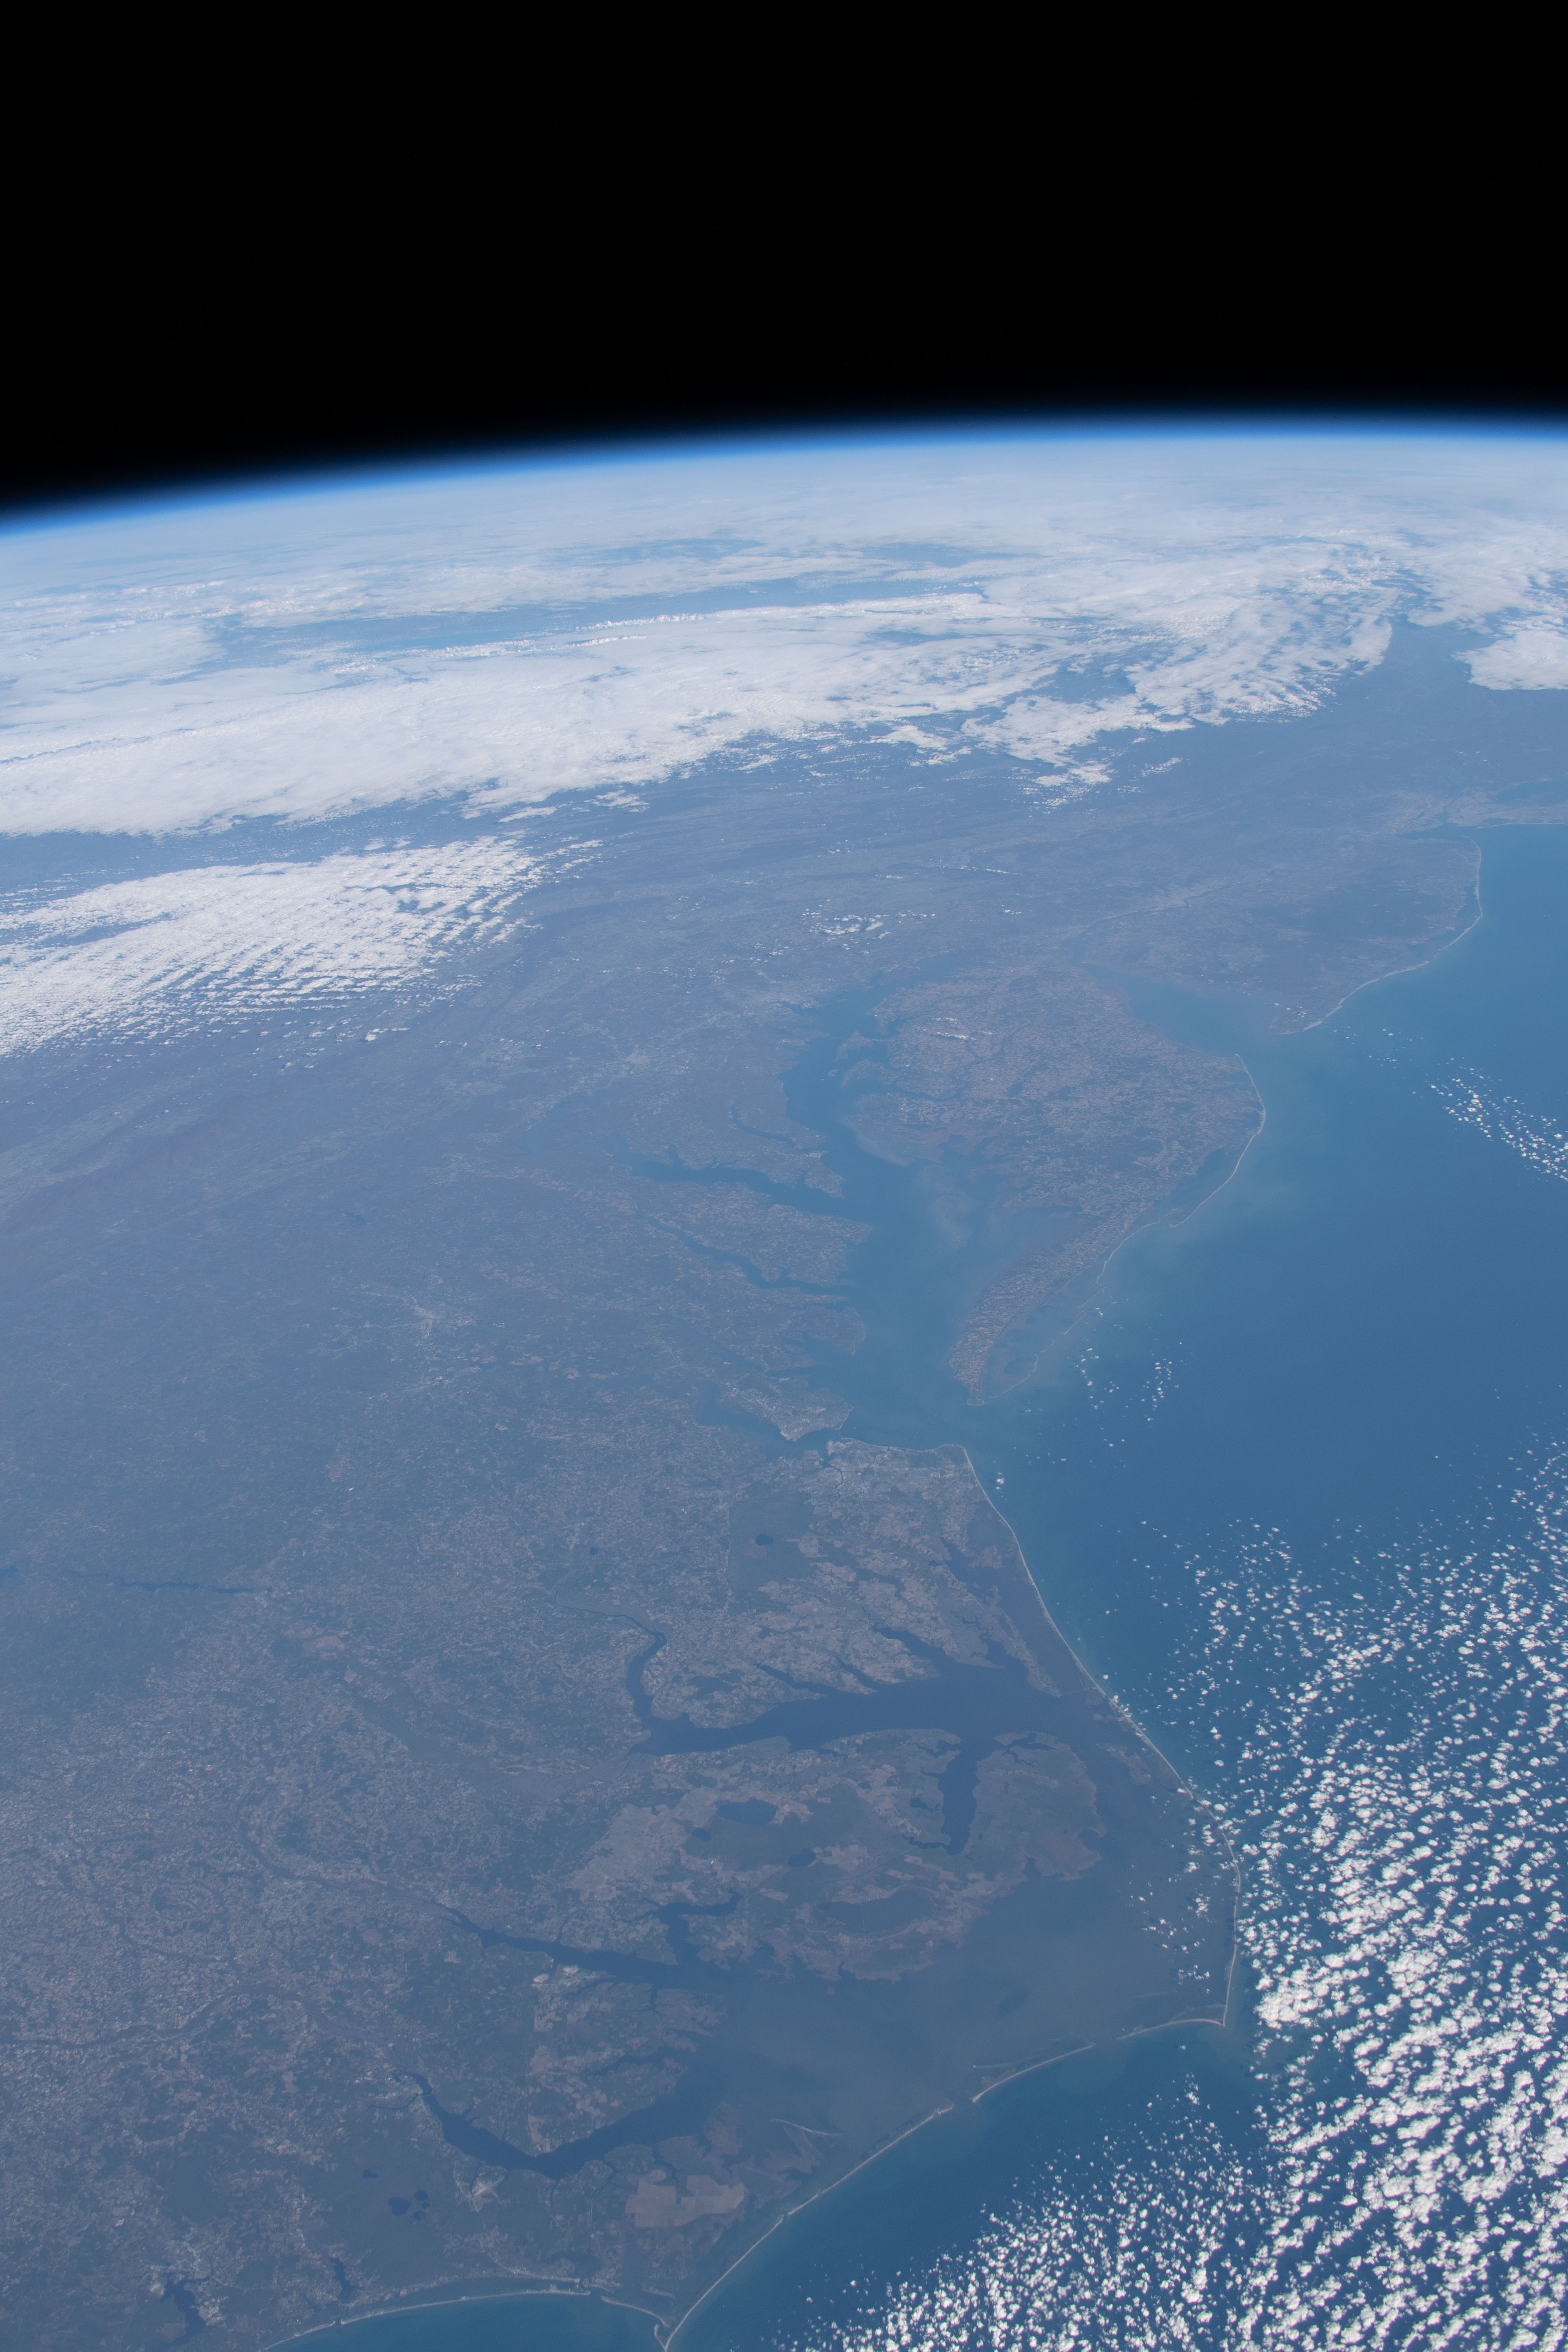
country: USA-MARYLAND
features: CHESAPEAKE BAY, PAMILCO SOUND
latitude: 38.5
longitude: -76.5
